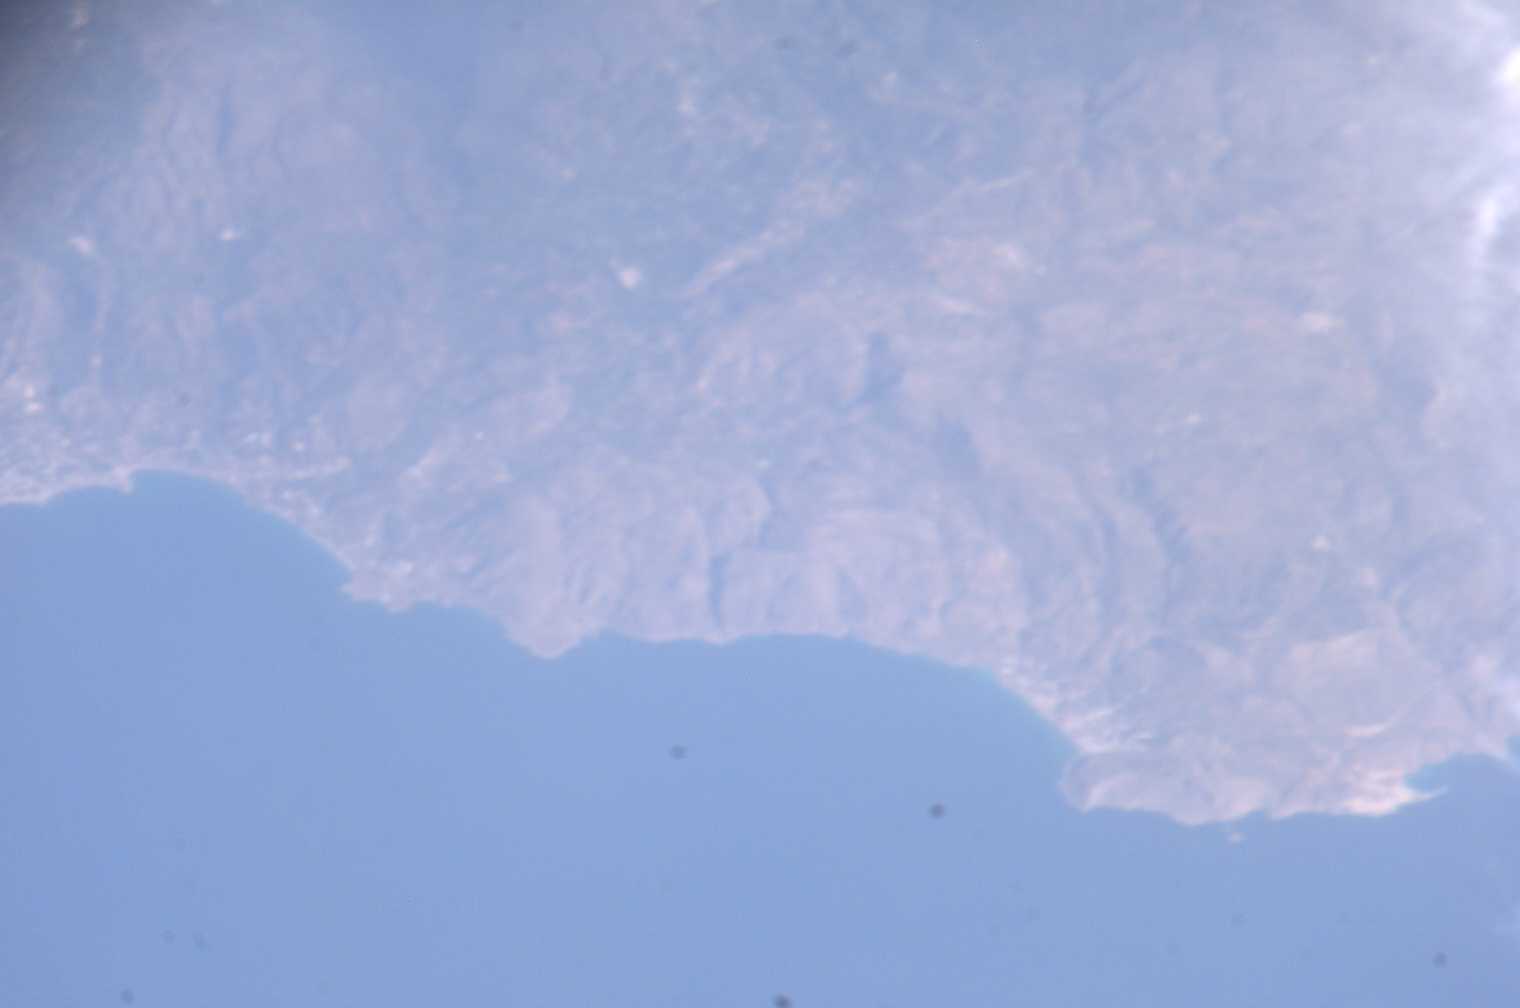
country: CRETE
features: THRIFTI MTS., COAST
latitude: 35.1
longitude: 25.9
